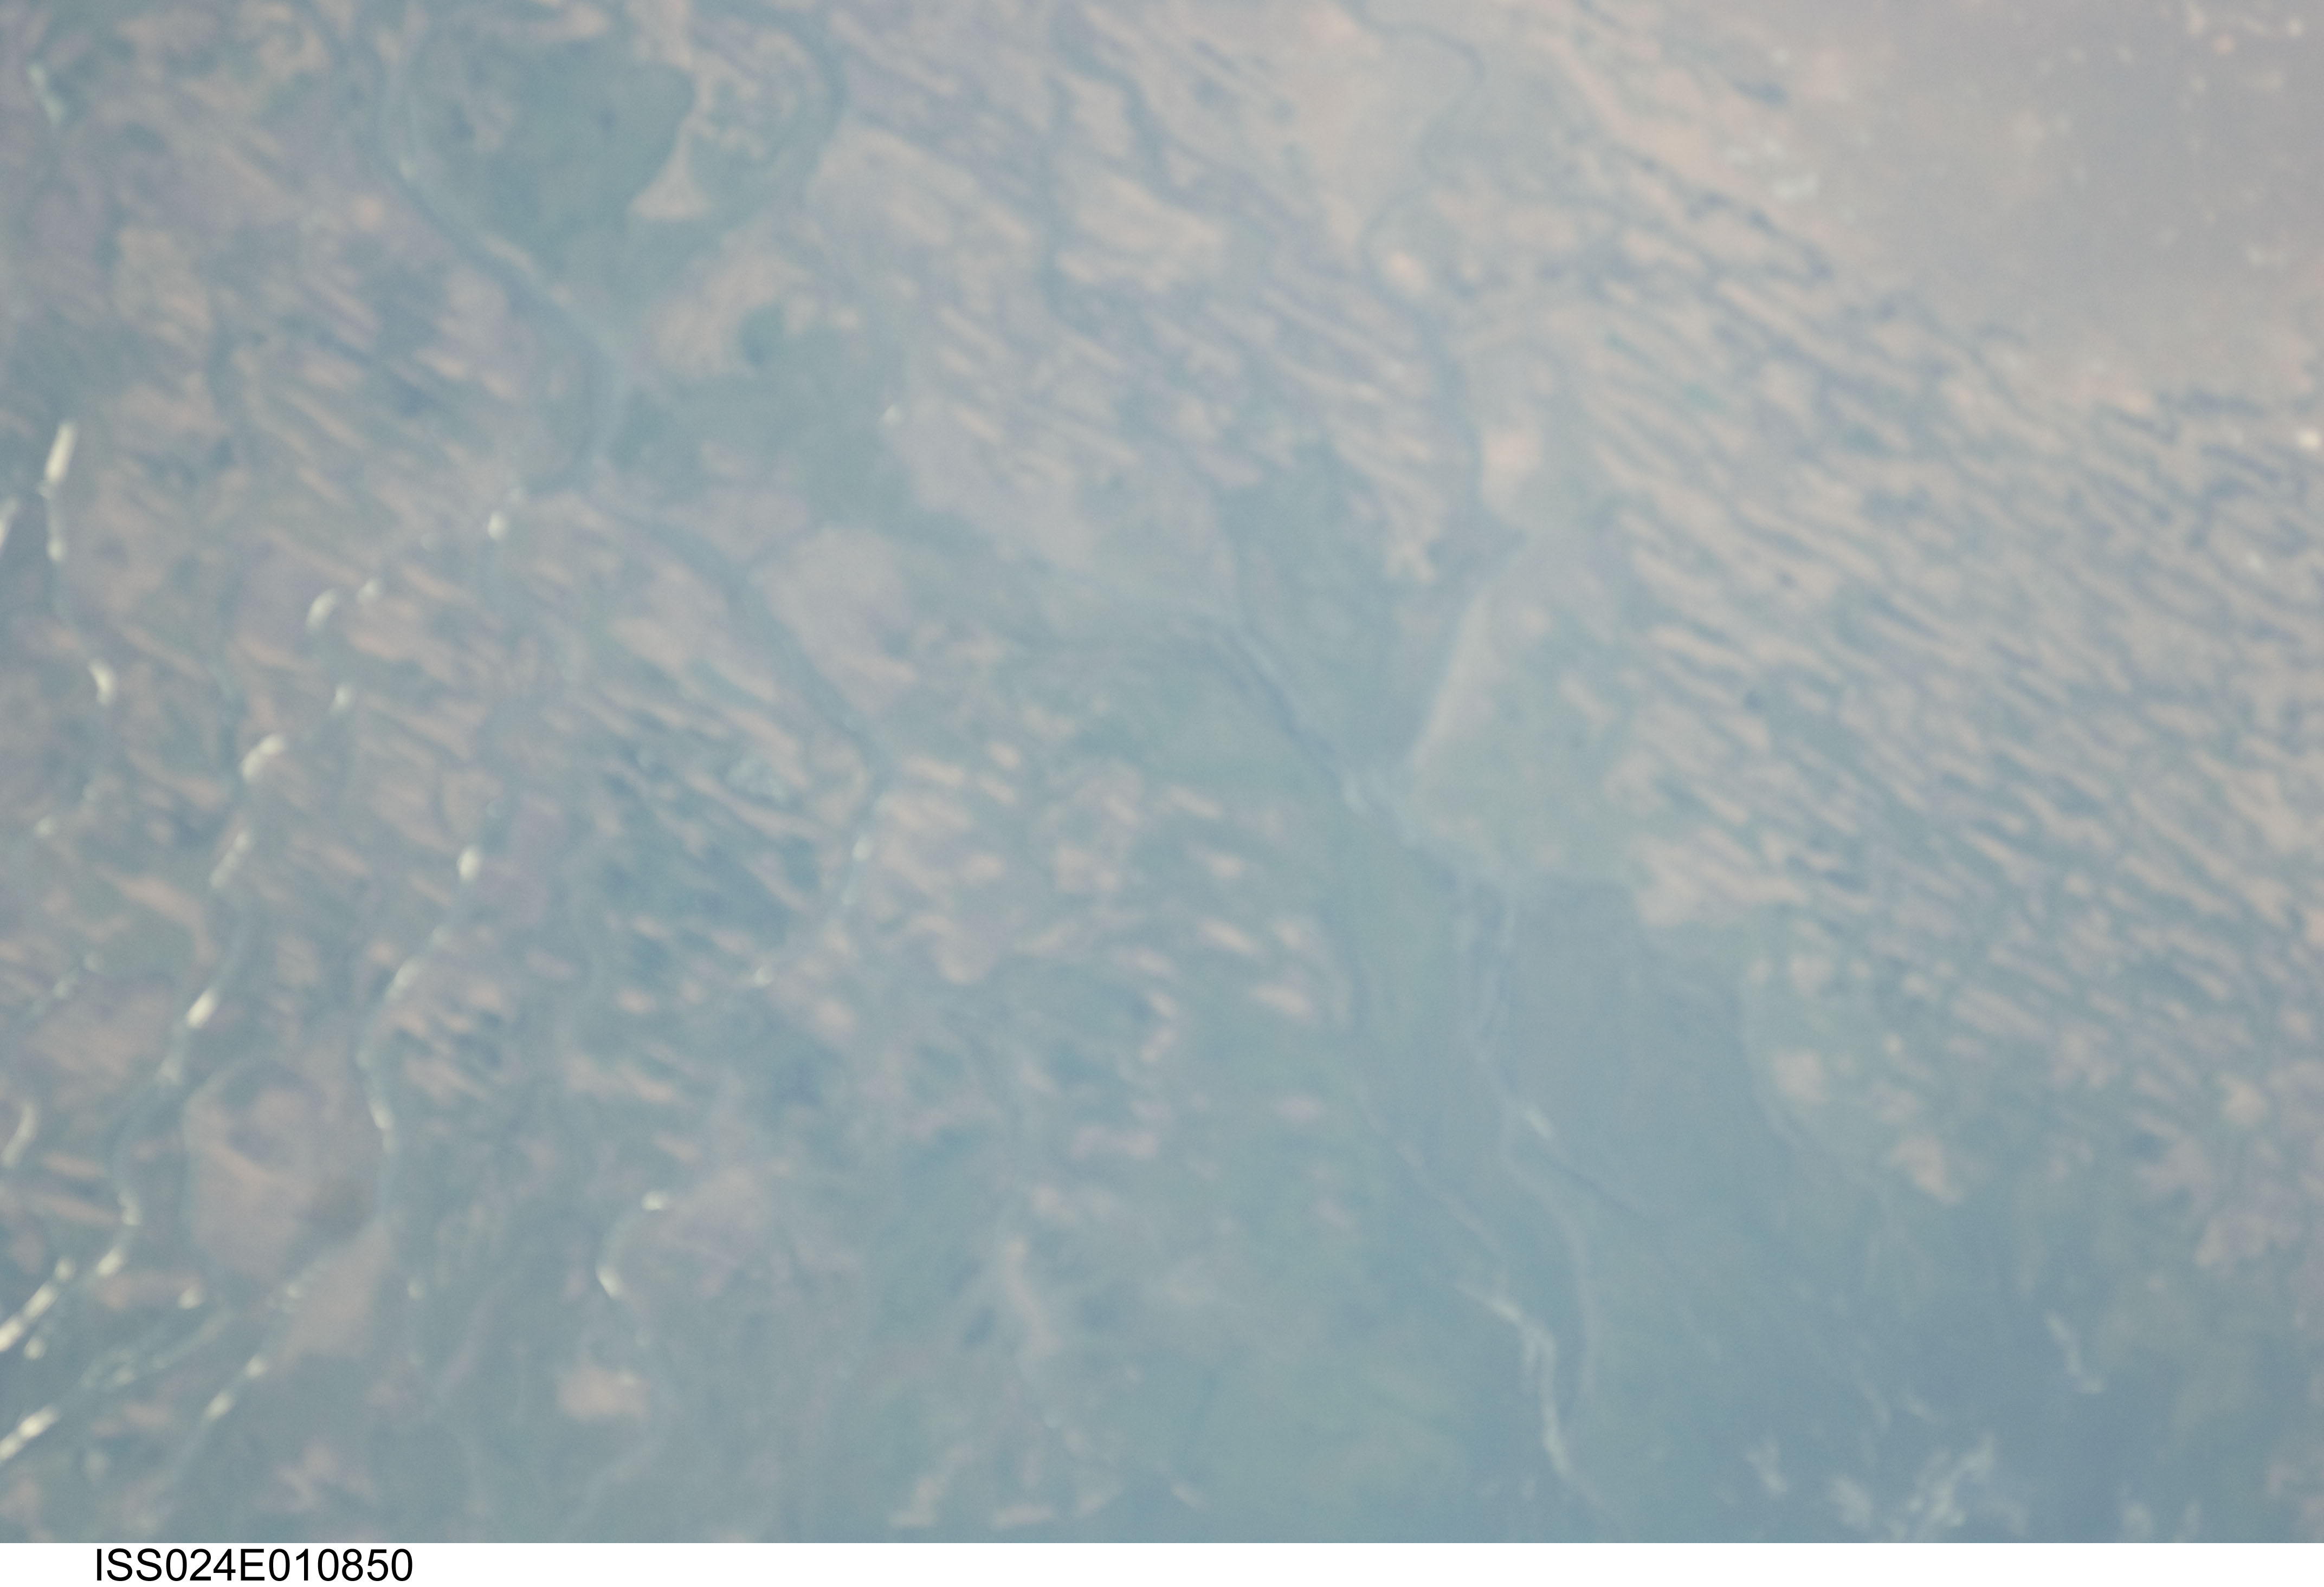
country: RUSSIAN FEDERATION
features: DRAINAGE ON THE VOLGA DELTA, DUNES, LAKES, SOFT
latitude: 46.5
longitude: 48.8
